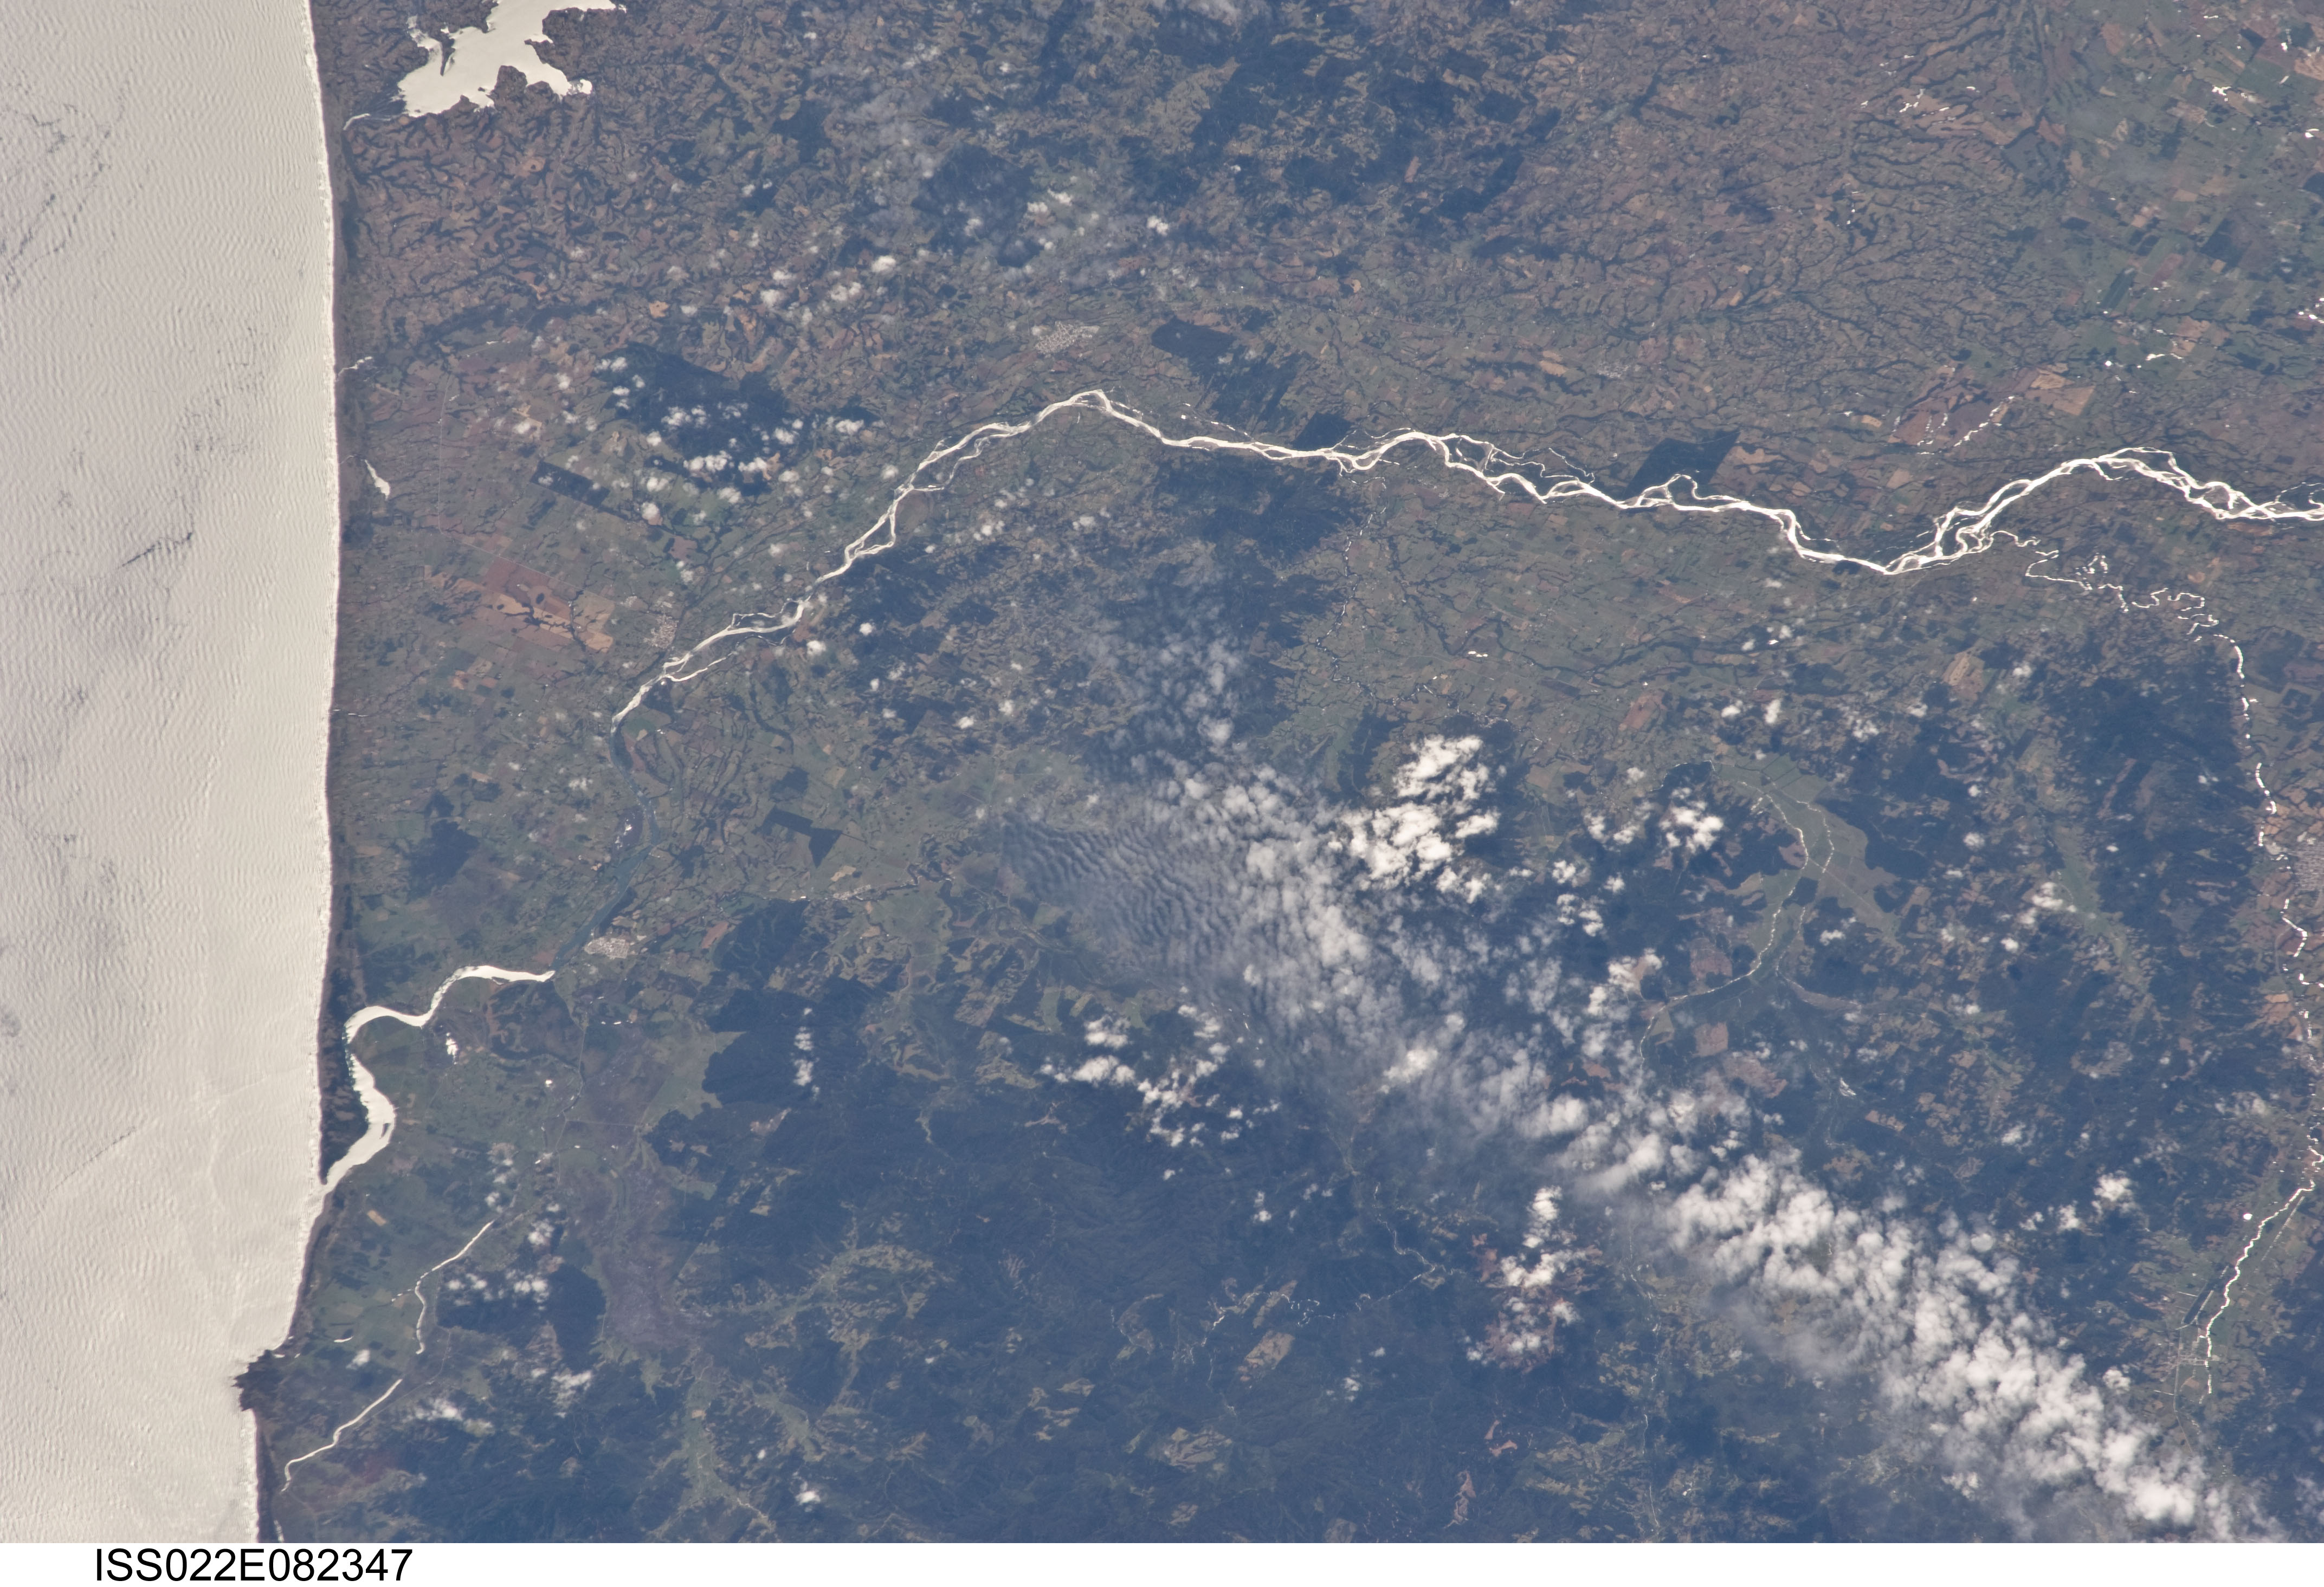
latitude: -39.1
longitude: -73.0
